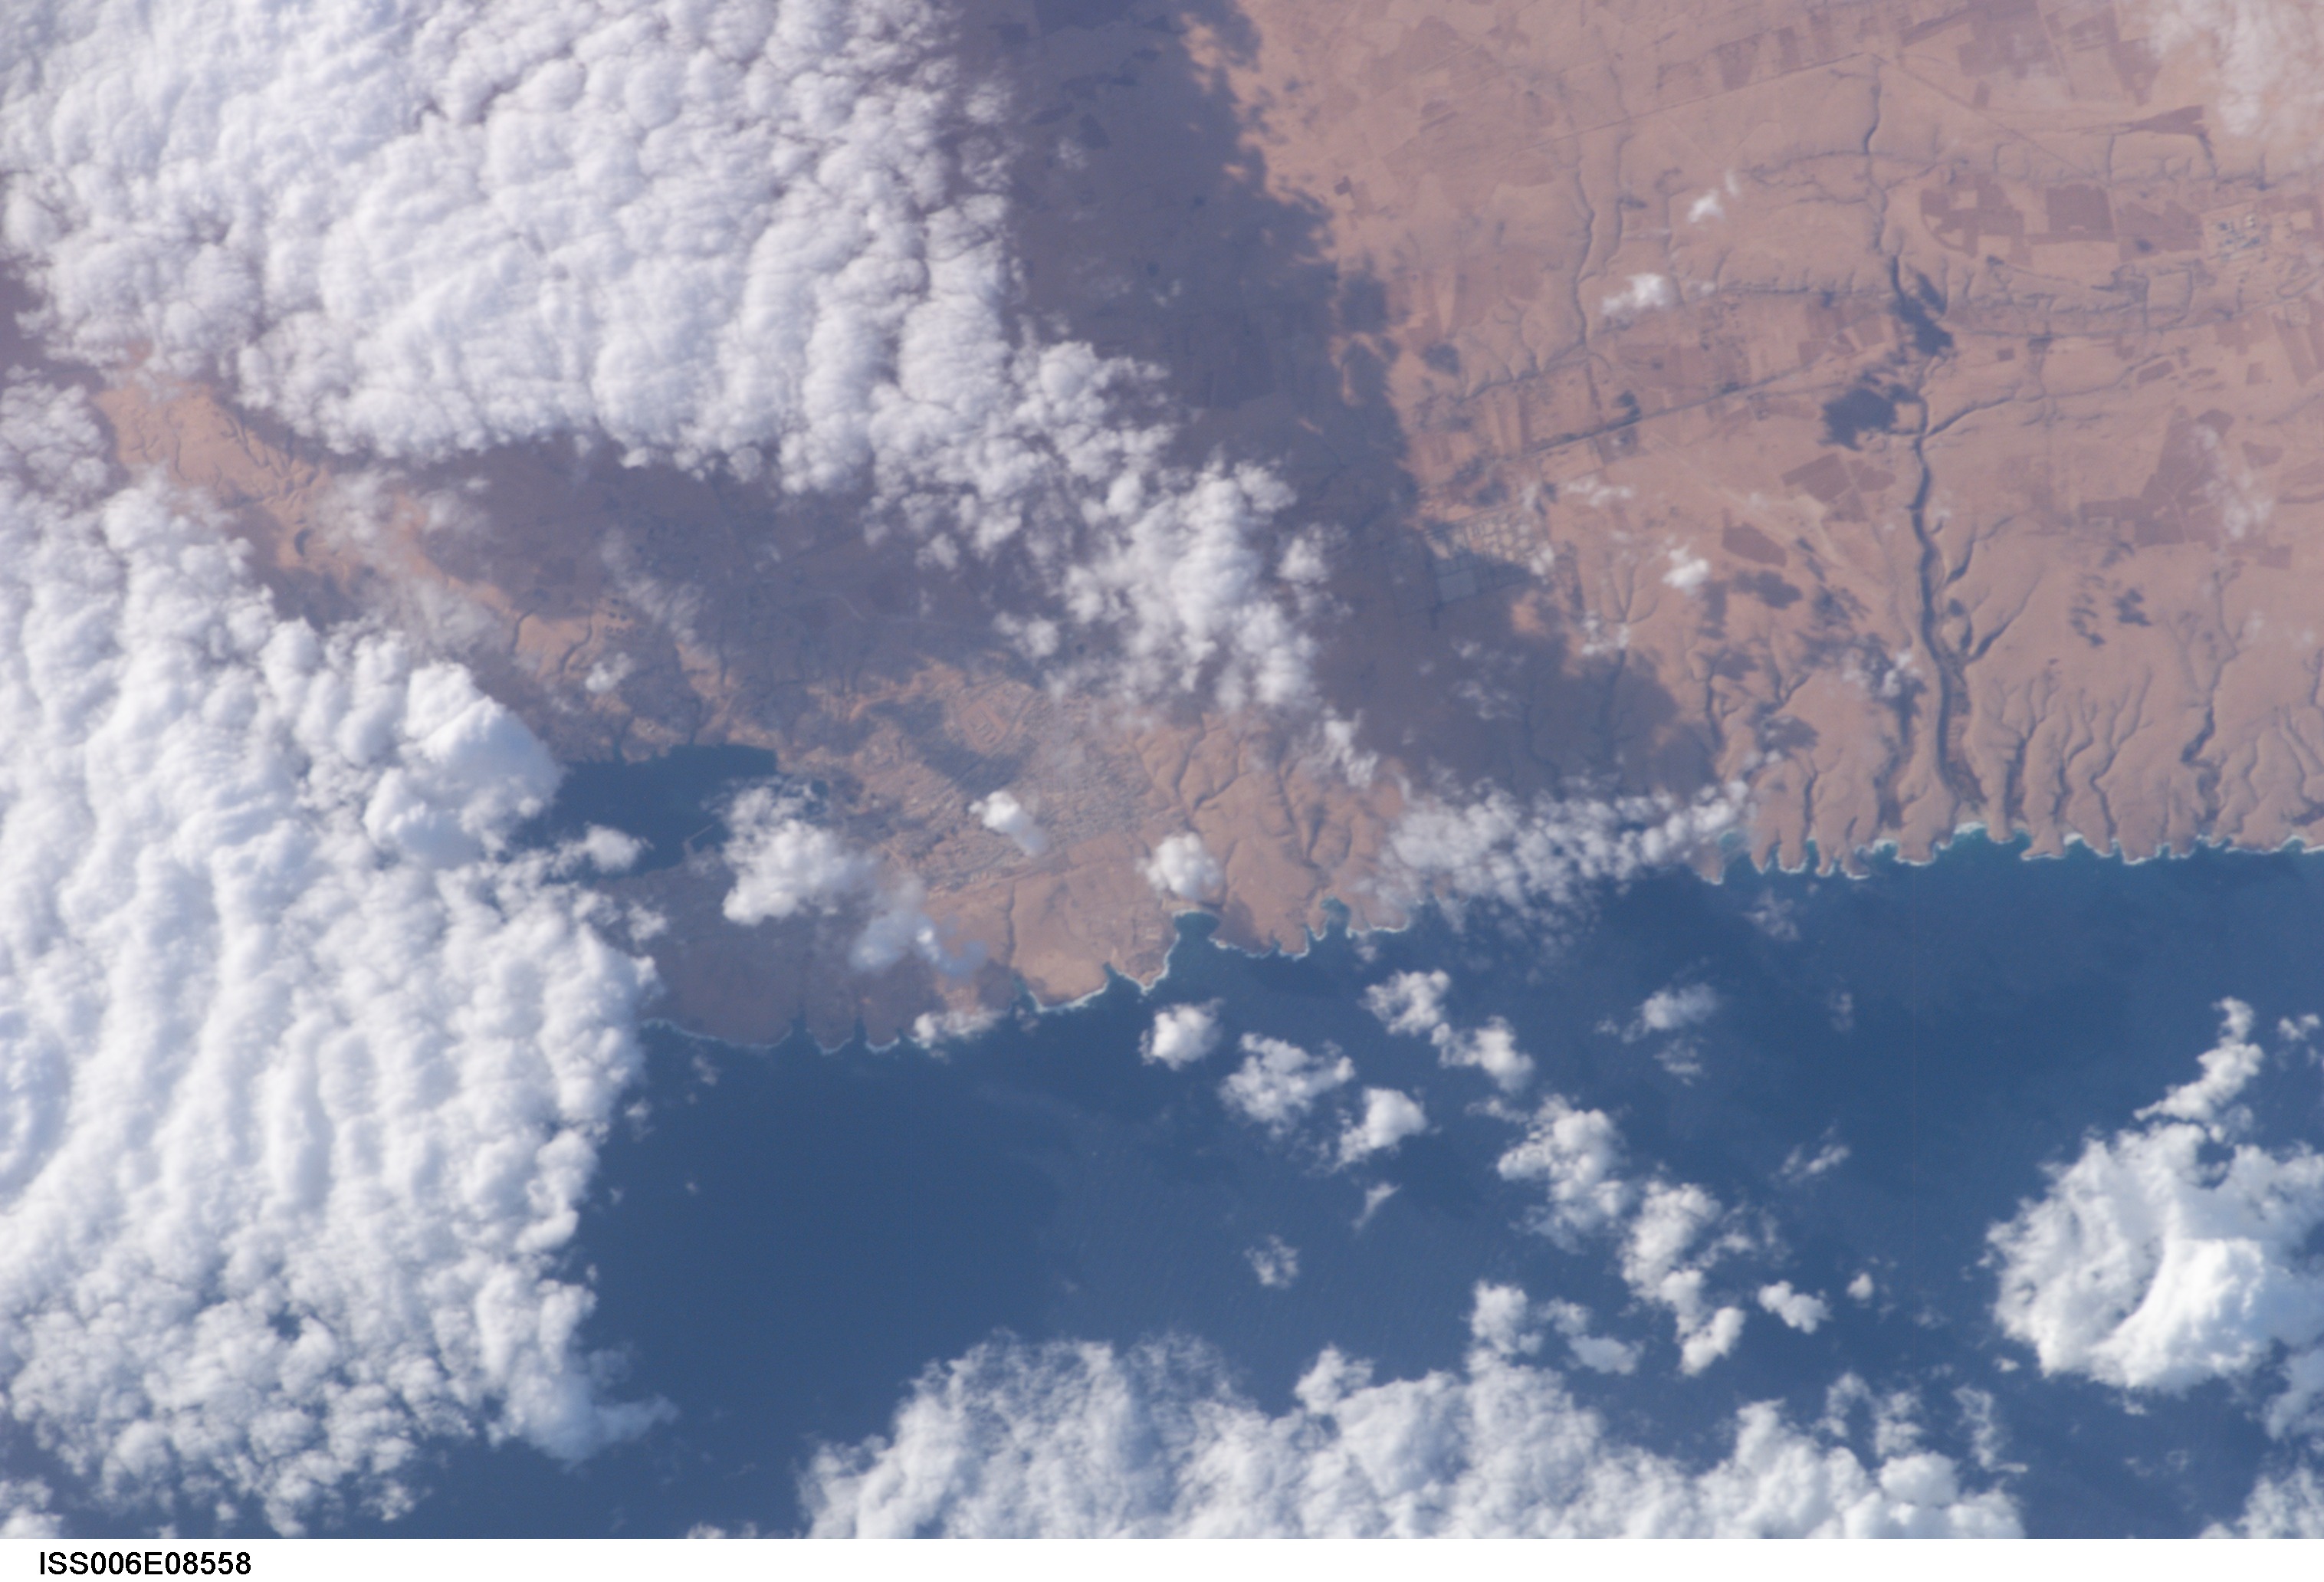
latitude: 32.0
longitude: 24.0
